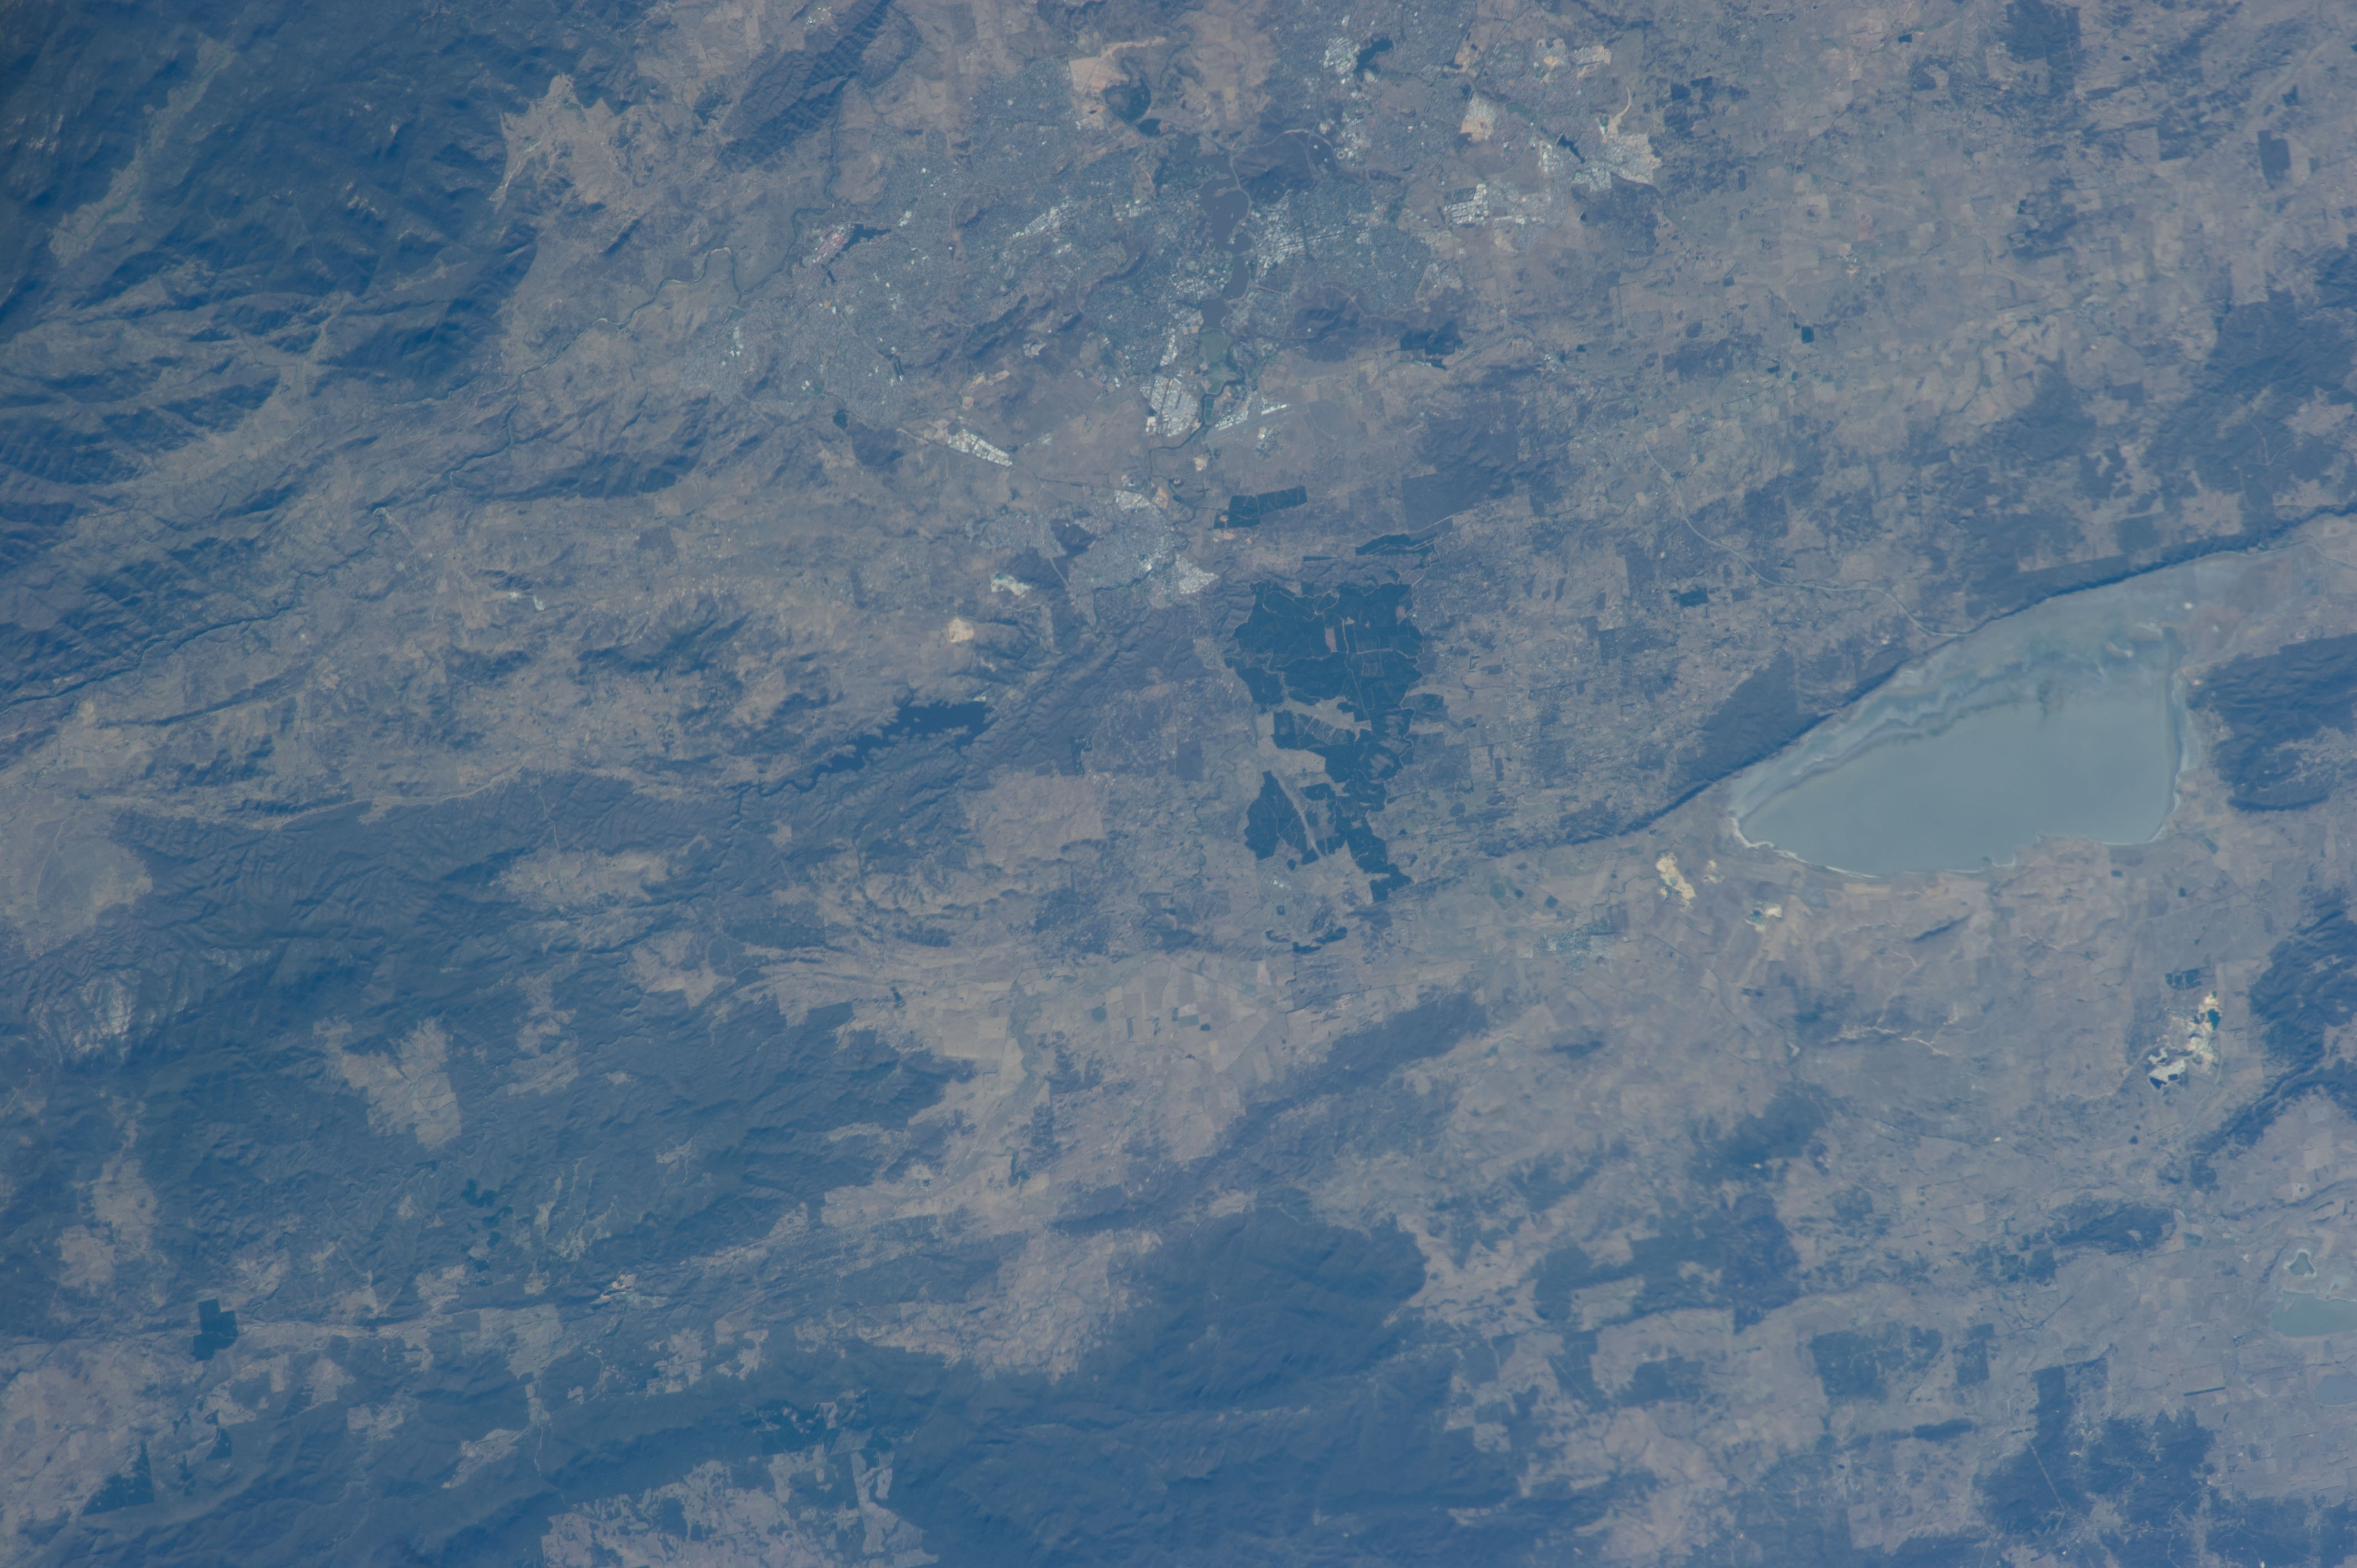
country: AUSTRALIA-ACT
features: LAKE GEORGE, CANBERRA, AUSTRALIAN ALPS MTS.
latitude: -35.3
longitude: 149.3
